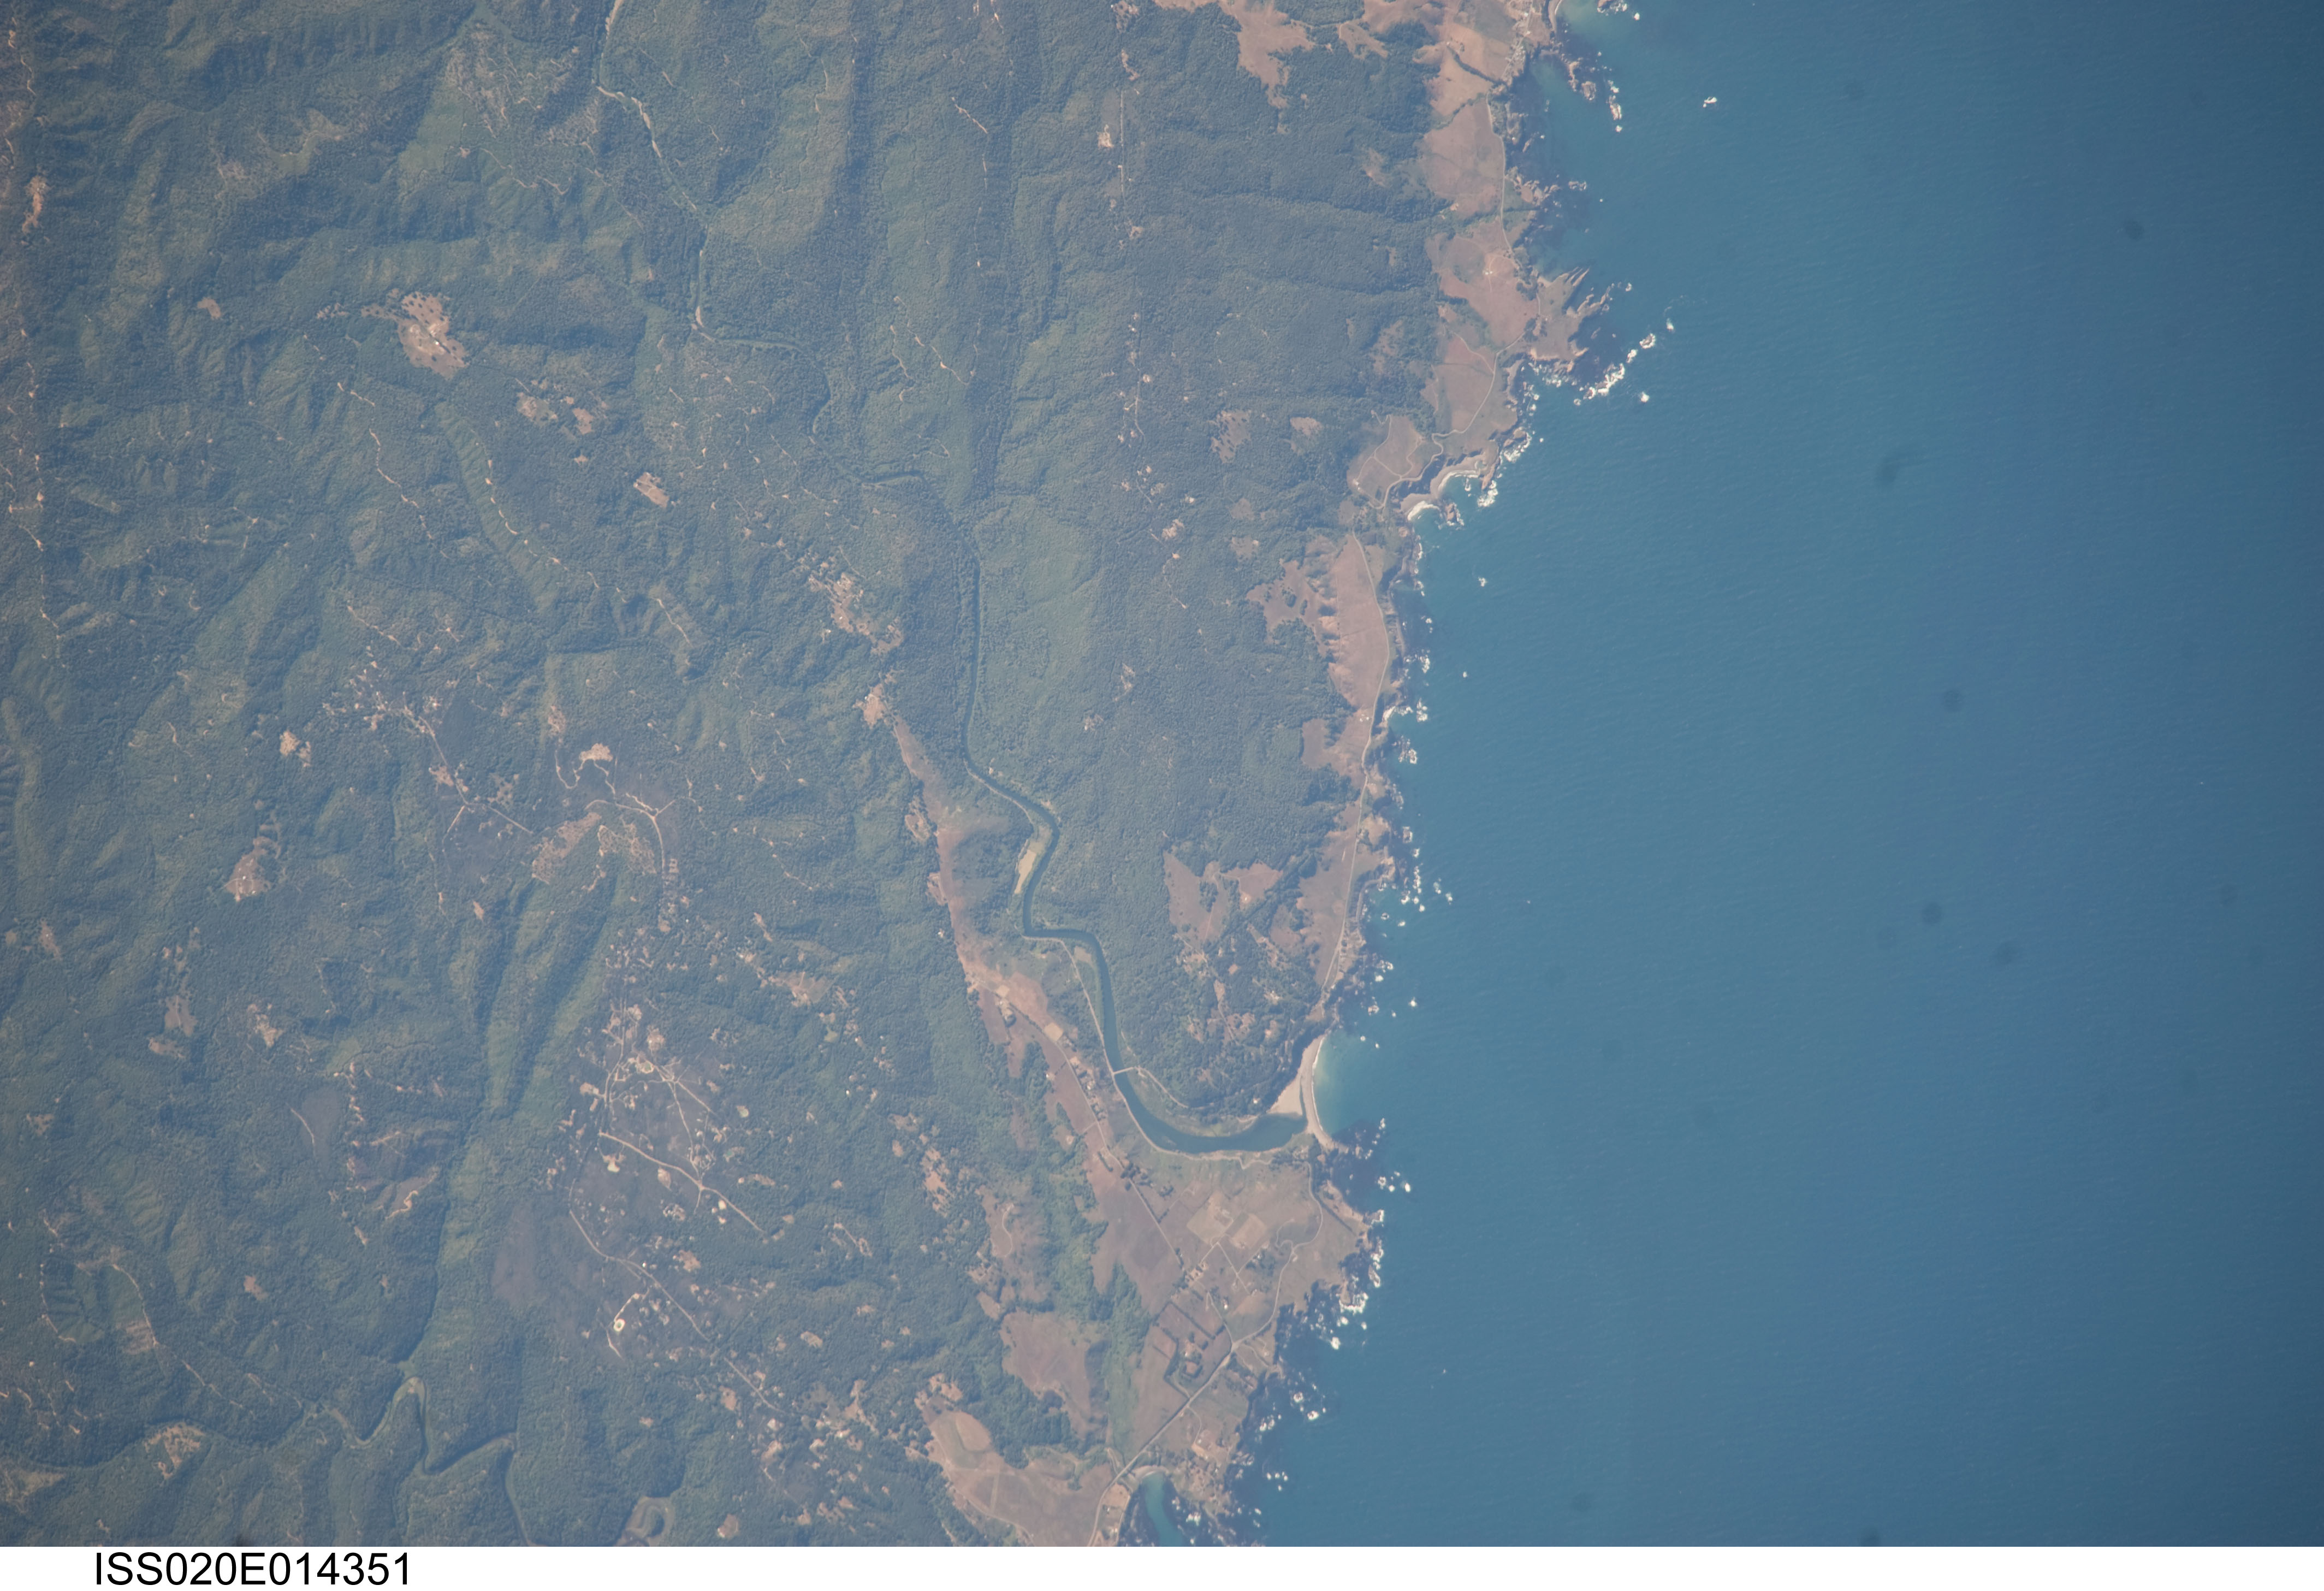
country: USA-CALIFORNIA
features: COAST, BLUFFS, NAVARRO R., HILLS, FOREST
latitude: 39.1
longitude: -123.7
